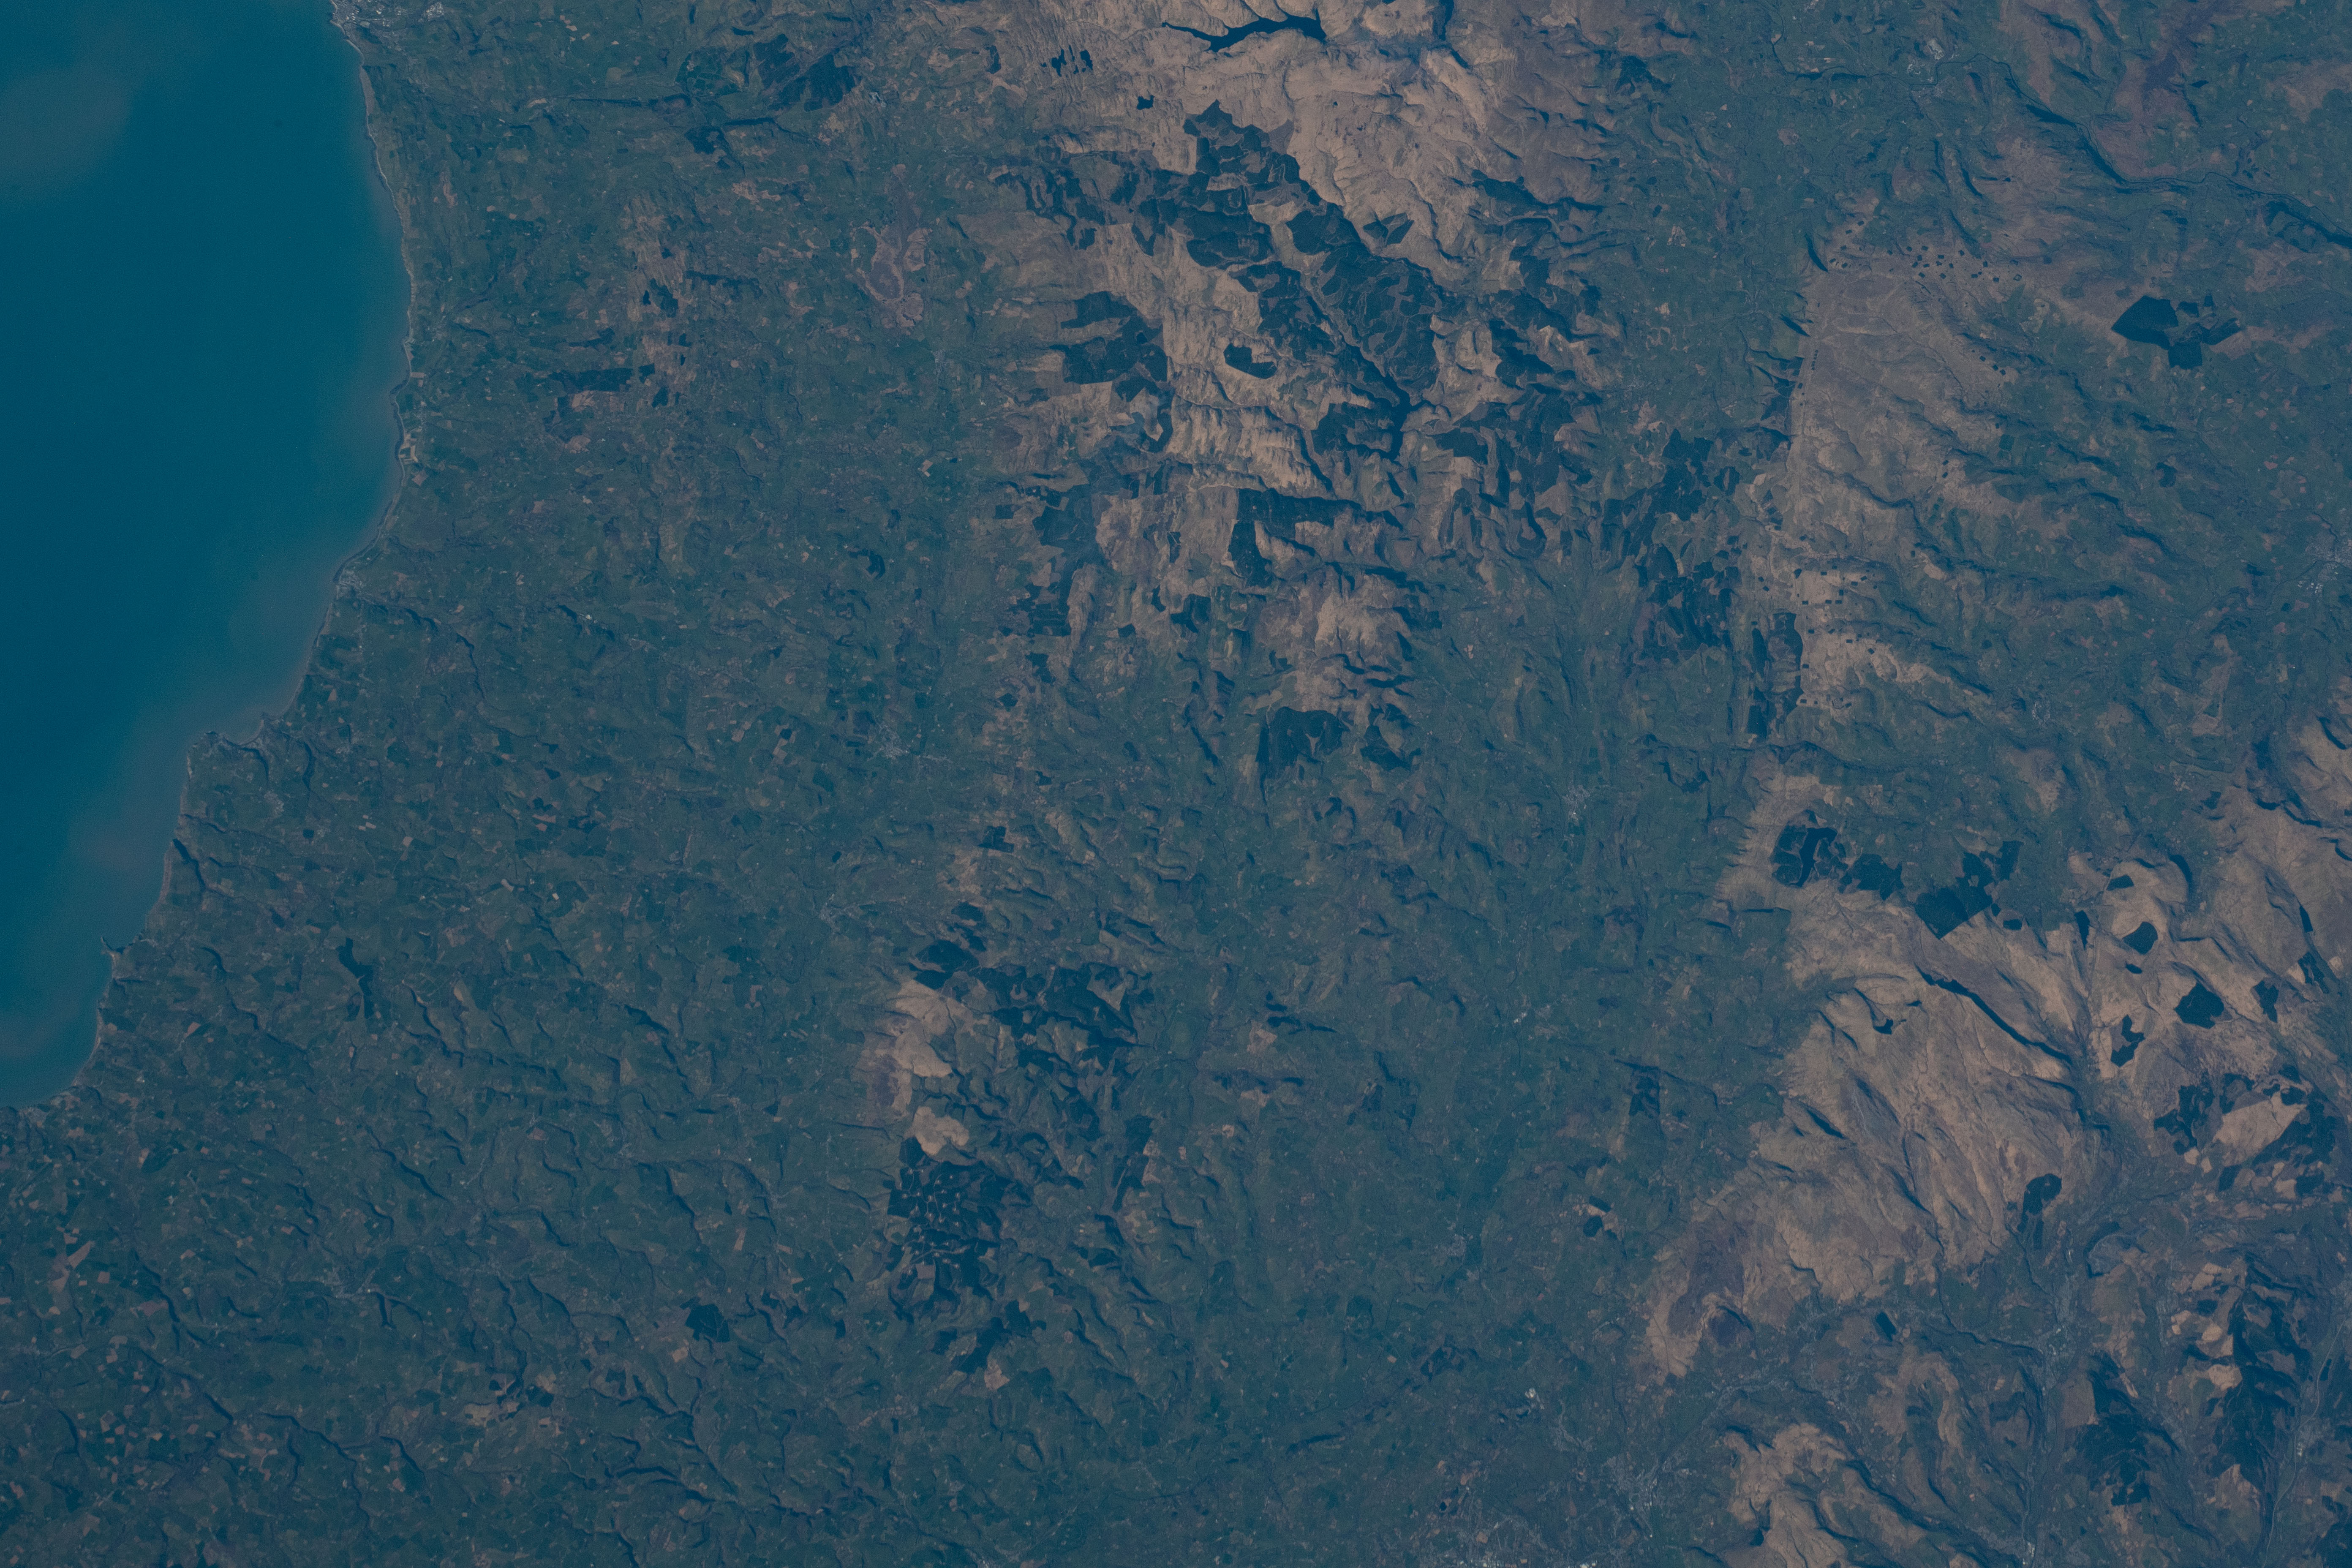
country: UK-WALES
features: LAMPETER, BRECON BEACONS NATIONAL PARK
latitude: 52.0
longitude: -4.0
